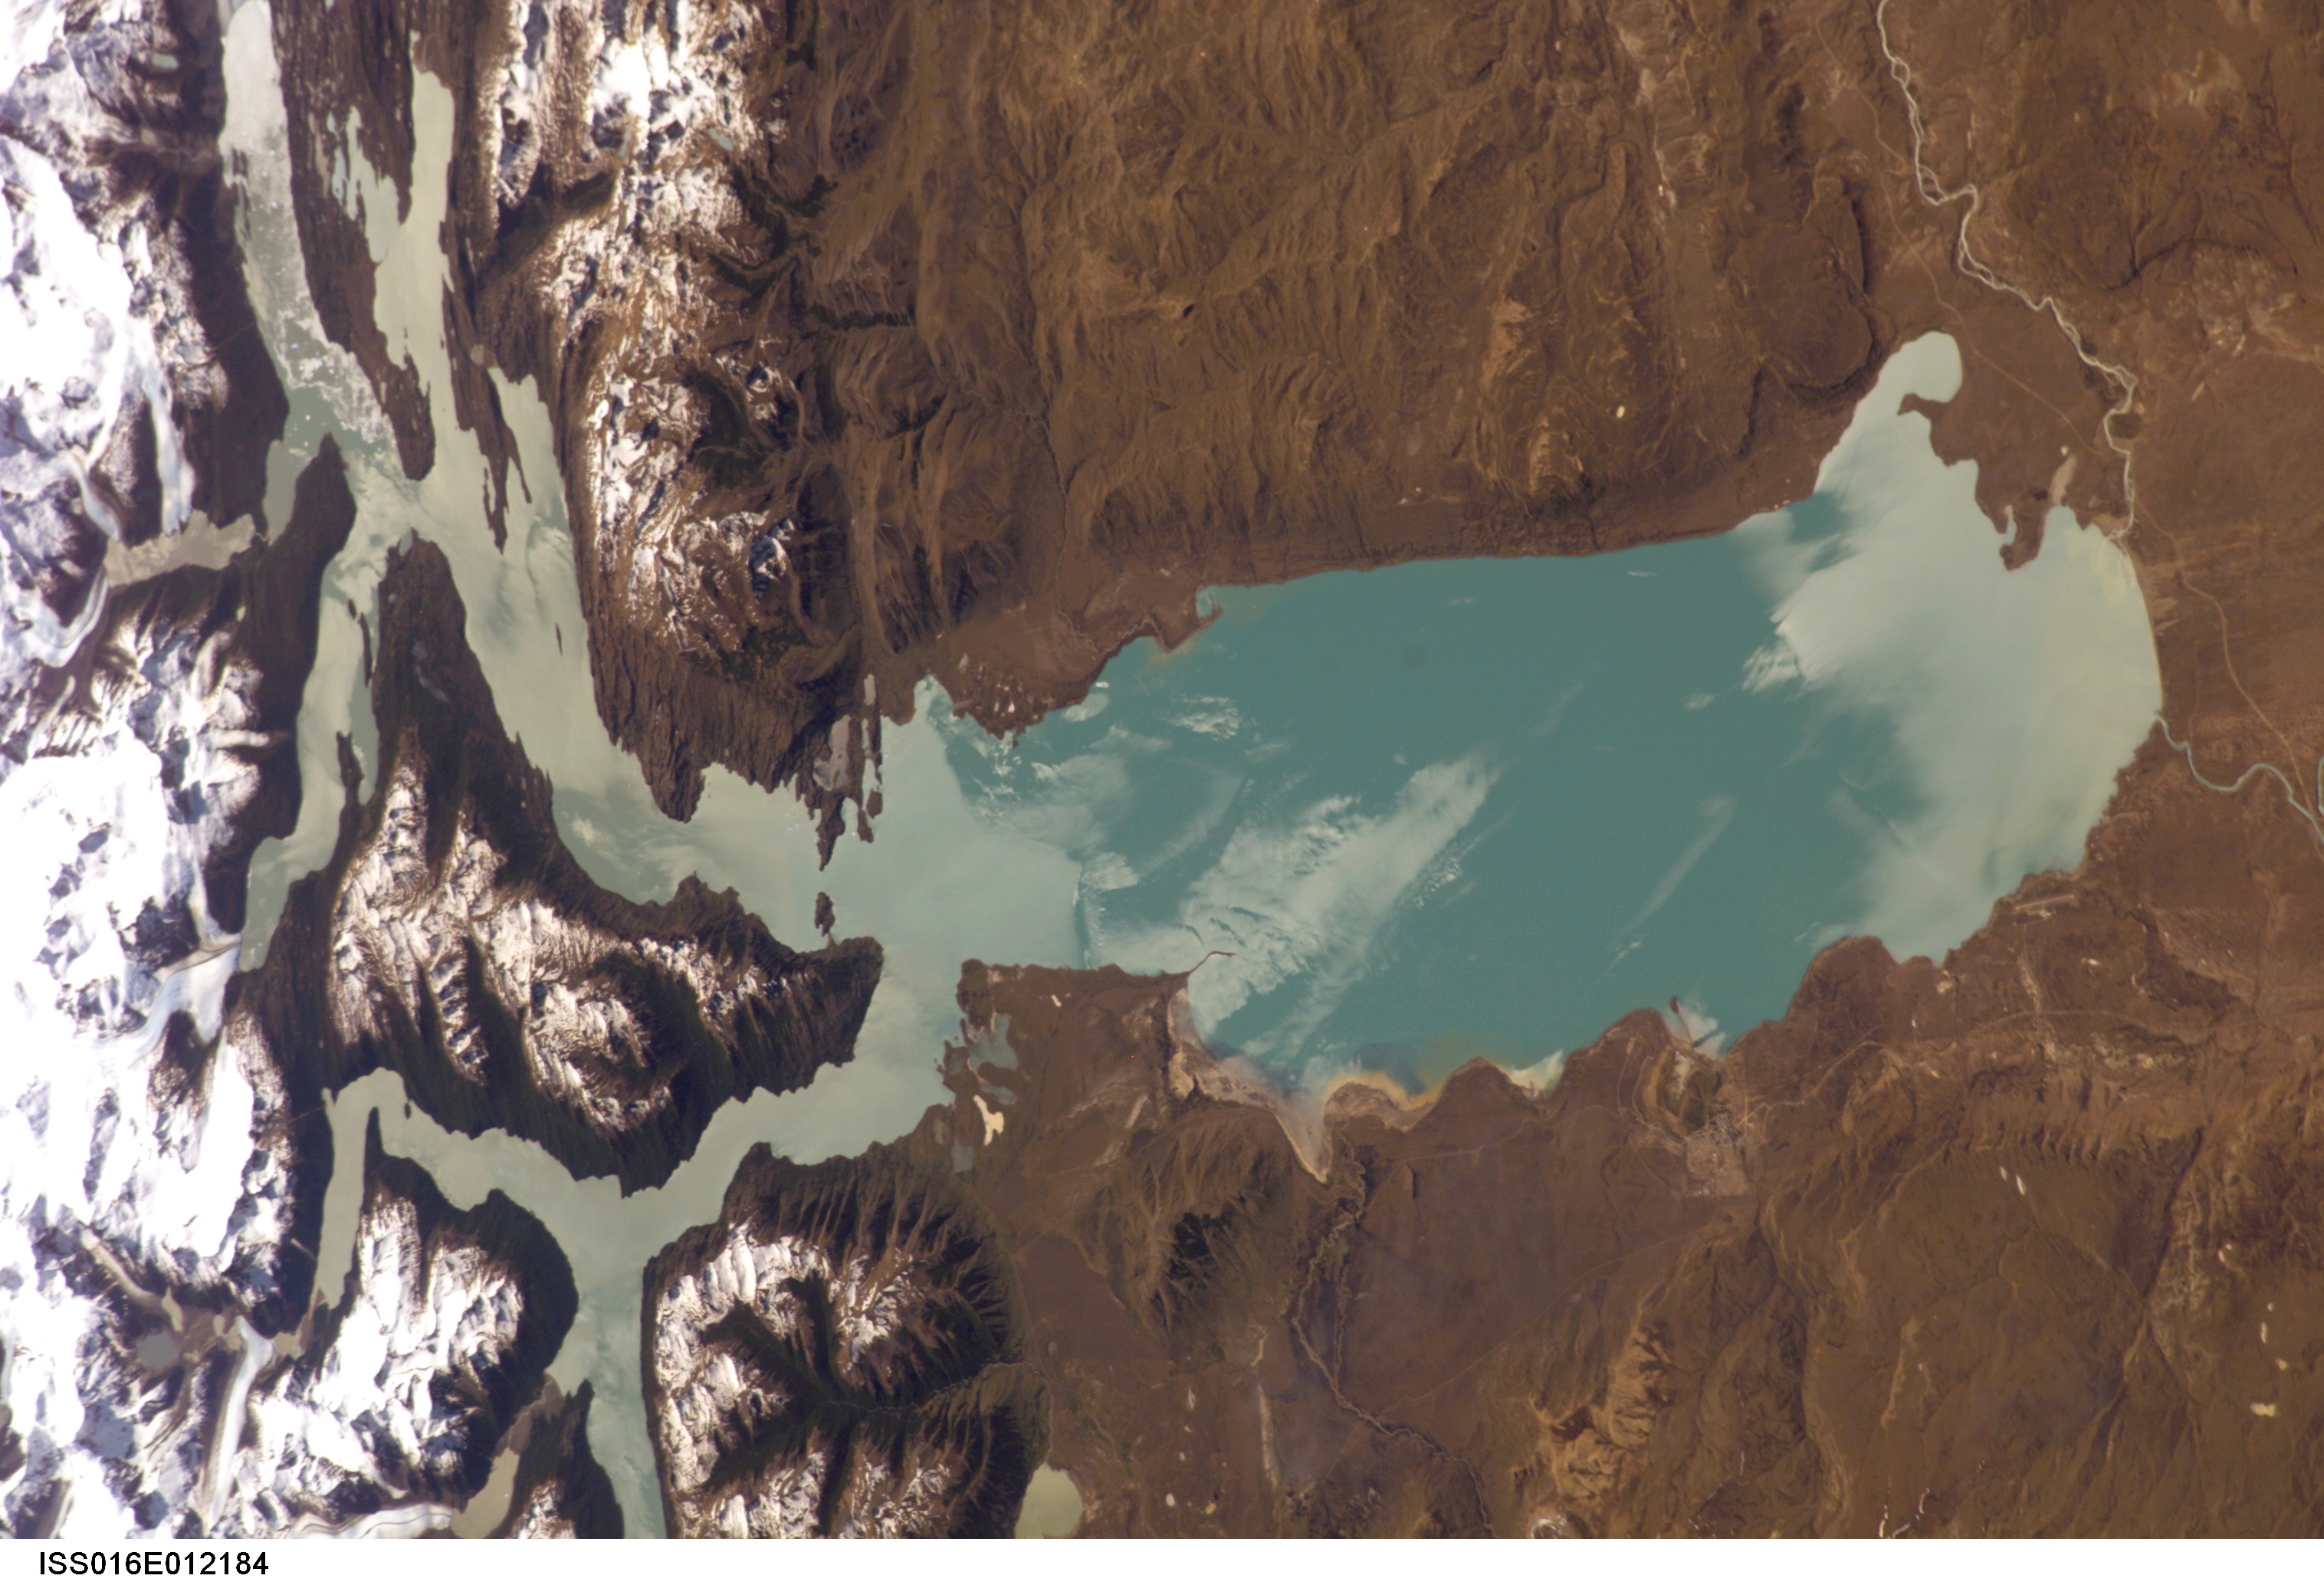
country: ARGENTINA
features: ARGENTINO L., ANDES MTS.
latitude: -50.0
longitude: -72.5
